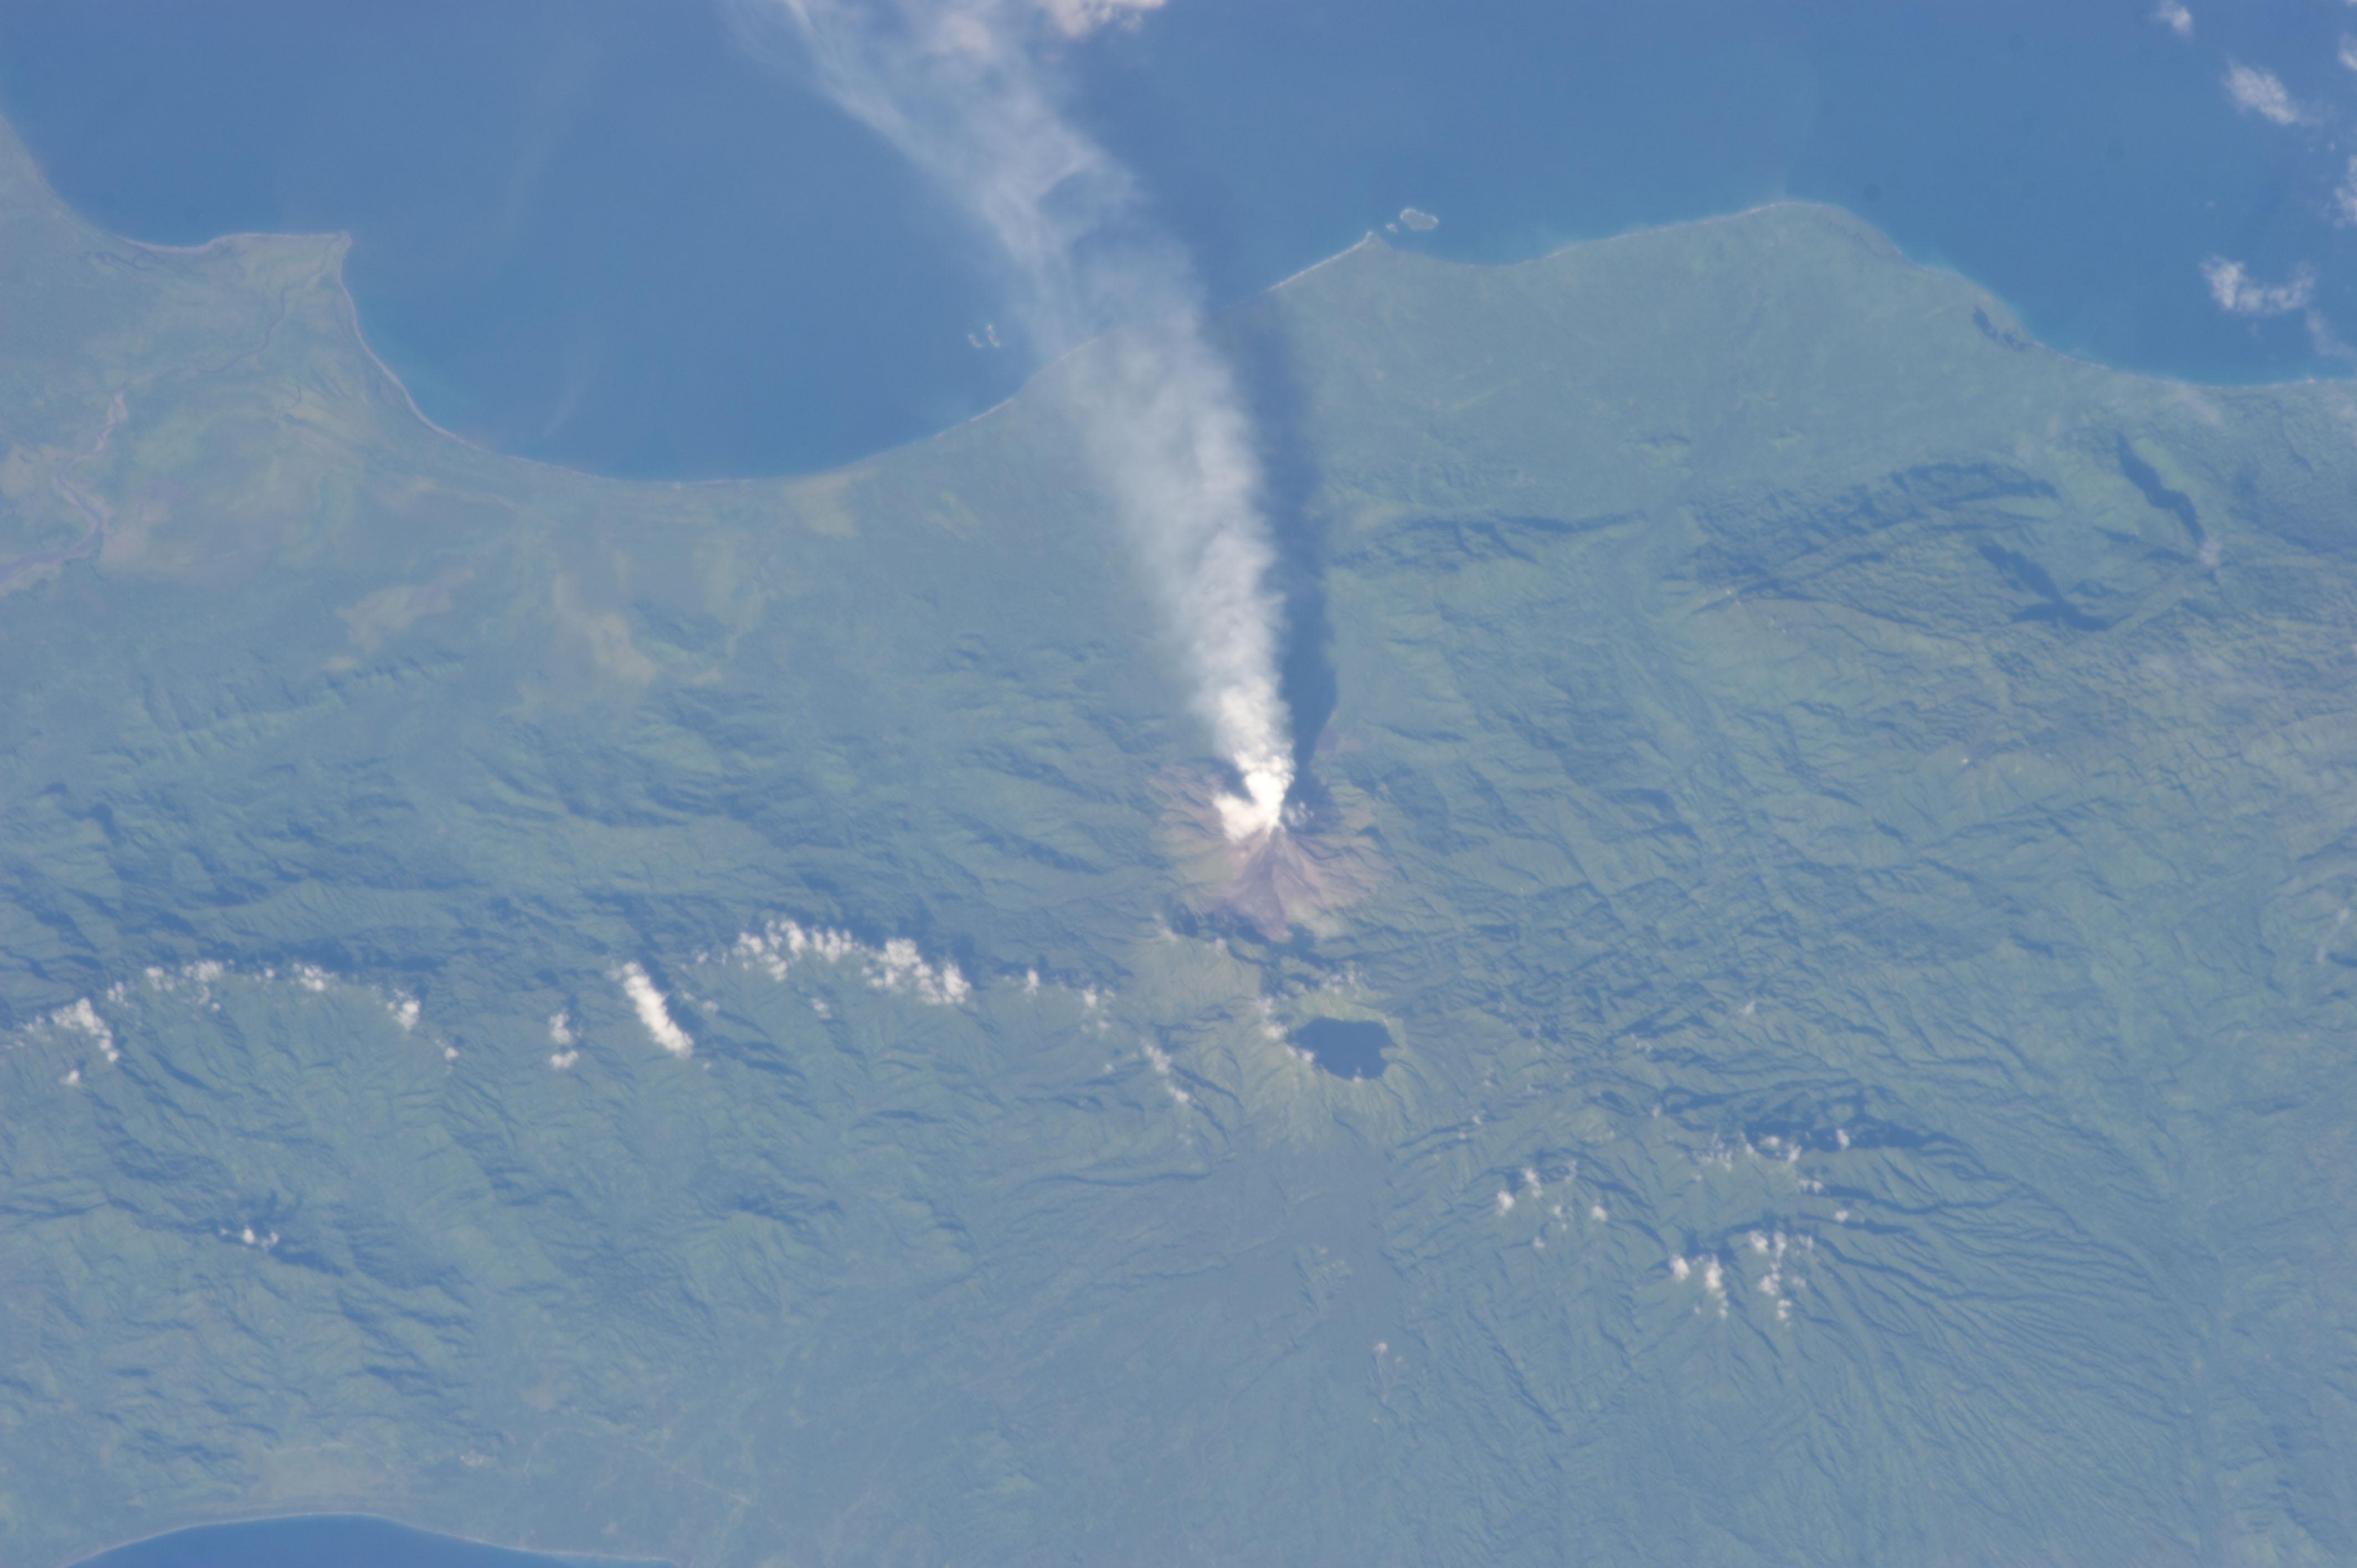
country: PAPUA NEW GUINEA
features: PAPUA NEW GUINEA, SOLOMON ISLANDS, BOUGAINVILLE, BAGANA VOLCANO ERUPTION, CRATER LAKE BILLY MITCHELL, SOLOMON SEA, PACIFIC OCEAN,PAPUA NEW GUINEA, BOUGAINVILLE ISLAND, BAGANA VOLCANO,BOUGAINVILLE I., BAGANA VOL., BILLY MITCHELL VOL.,CRATER LAKE,BILLY MITCHELL VOLCANO,SOLOMAN SEA,CRATER LAKE BILLY MITCHELL,PAPUA NEW GUINEA,SOLOMON ISLANDS,SOLOMON SEA,VOLCANO,BOUGAINVILLE ISLAND,PACIFIC OCEAN,BAGANA VOLCANO ERUPTION,BOUGAINVILLE,BAGANA VOLCANO
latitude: -6.2
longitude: 155.2
